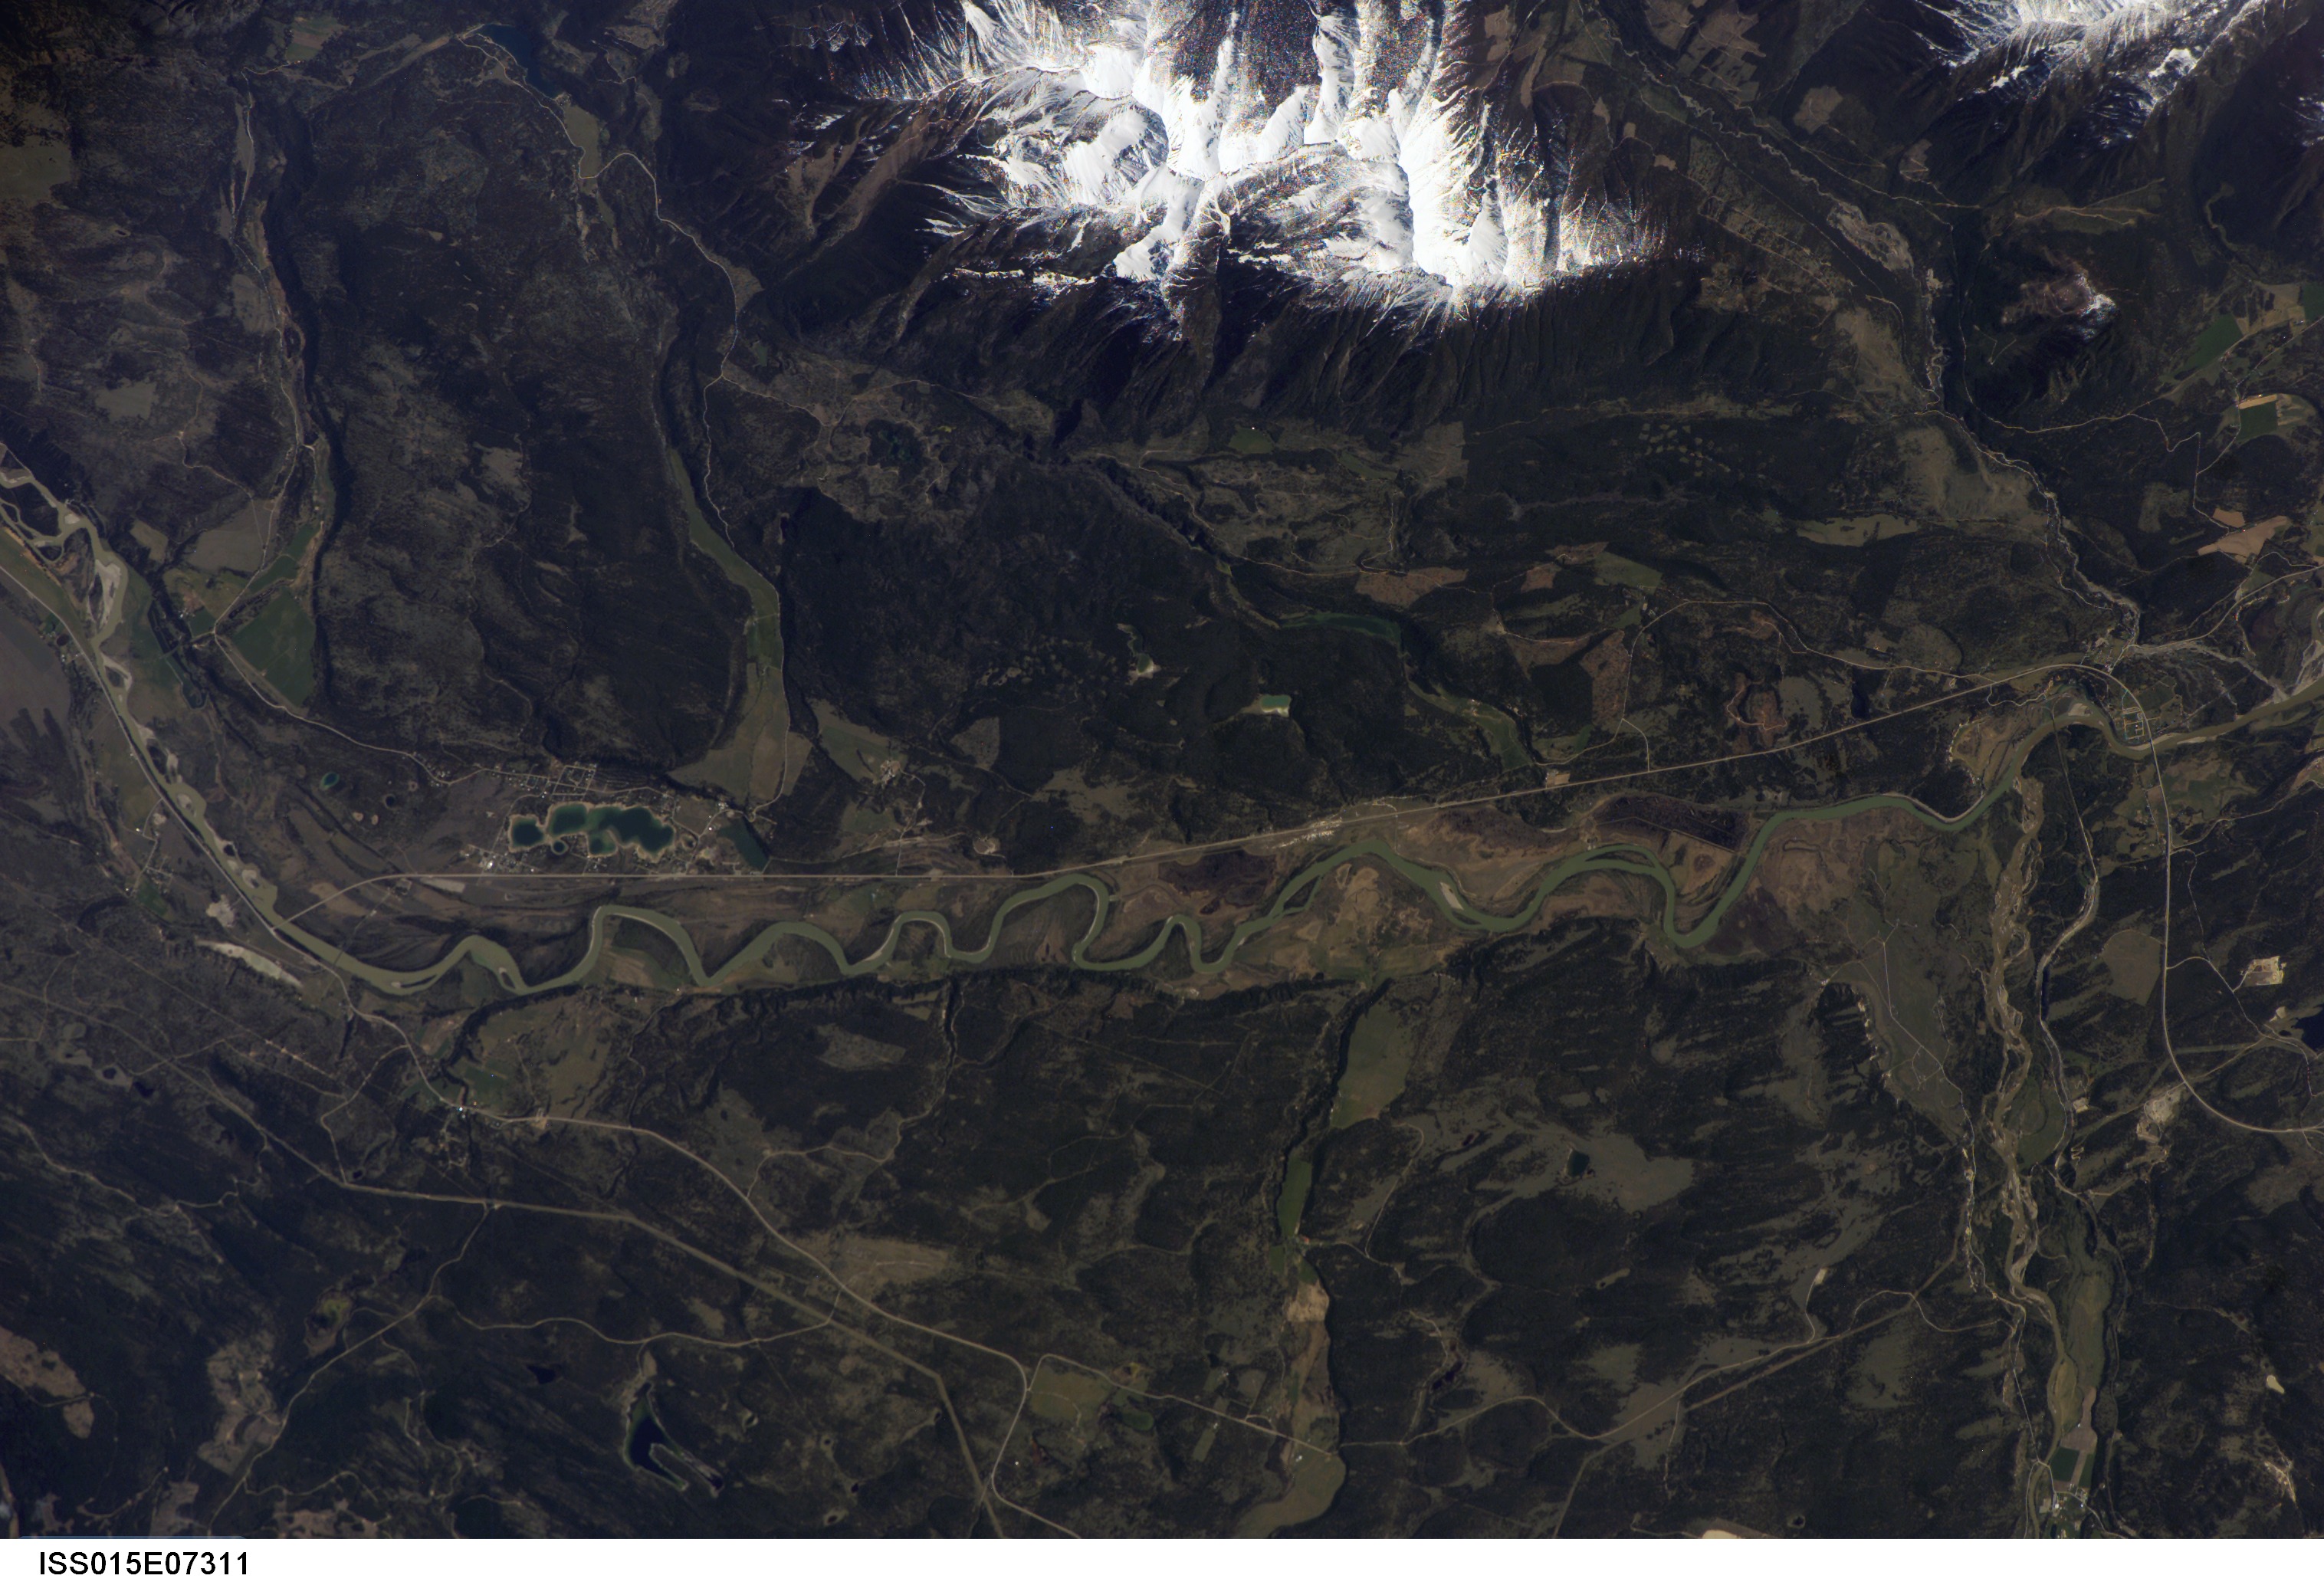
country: CANADA-BC
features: KOOTENAY R. MEANDERS
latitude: 49.7
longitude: -115.9
